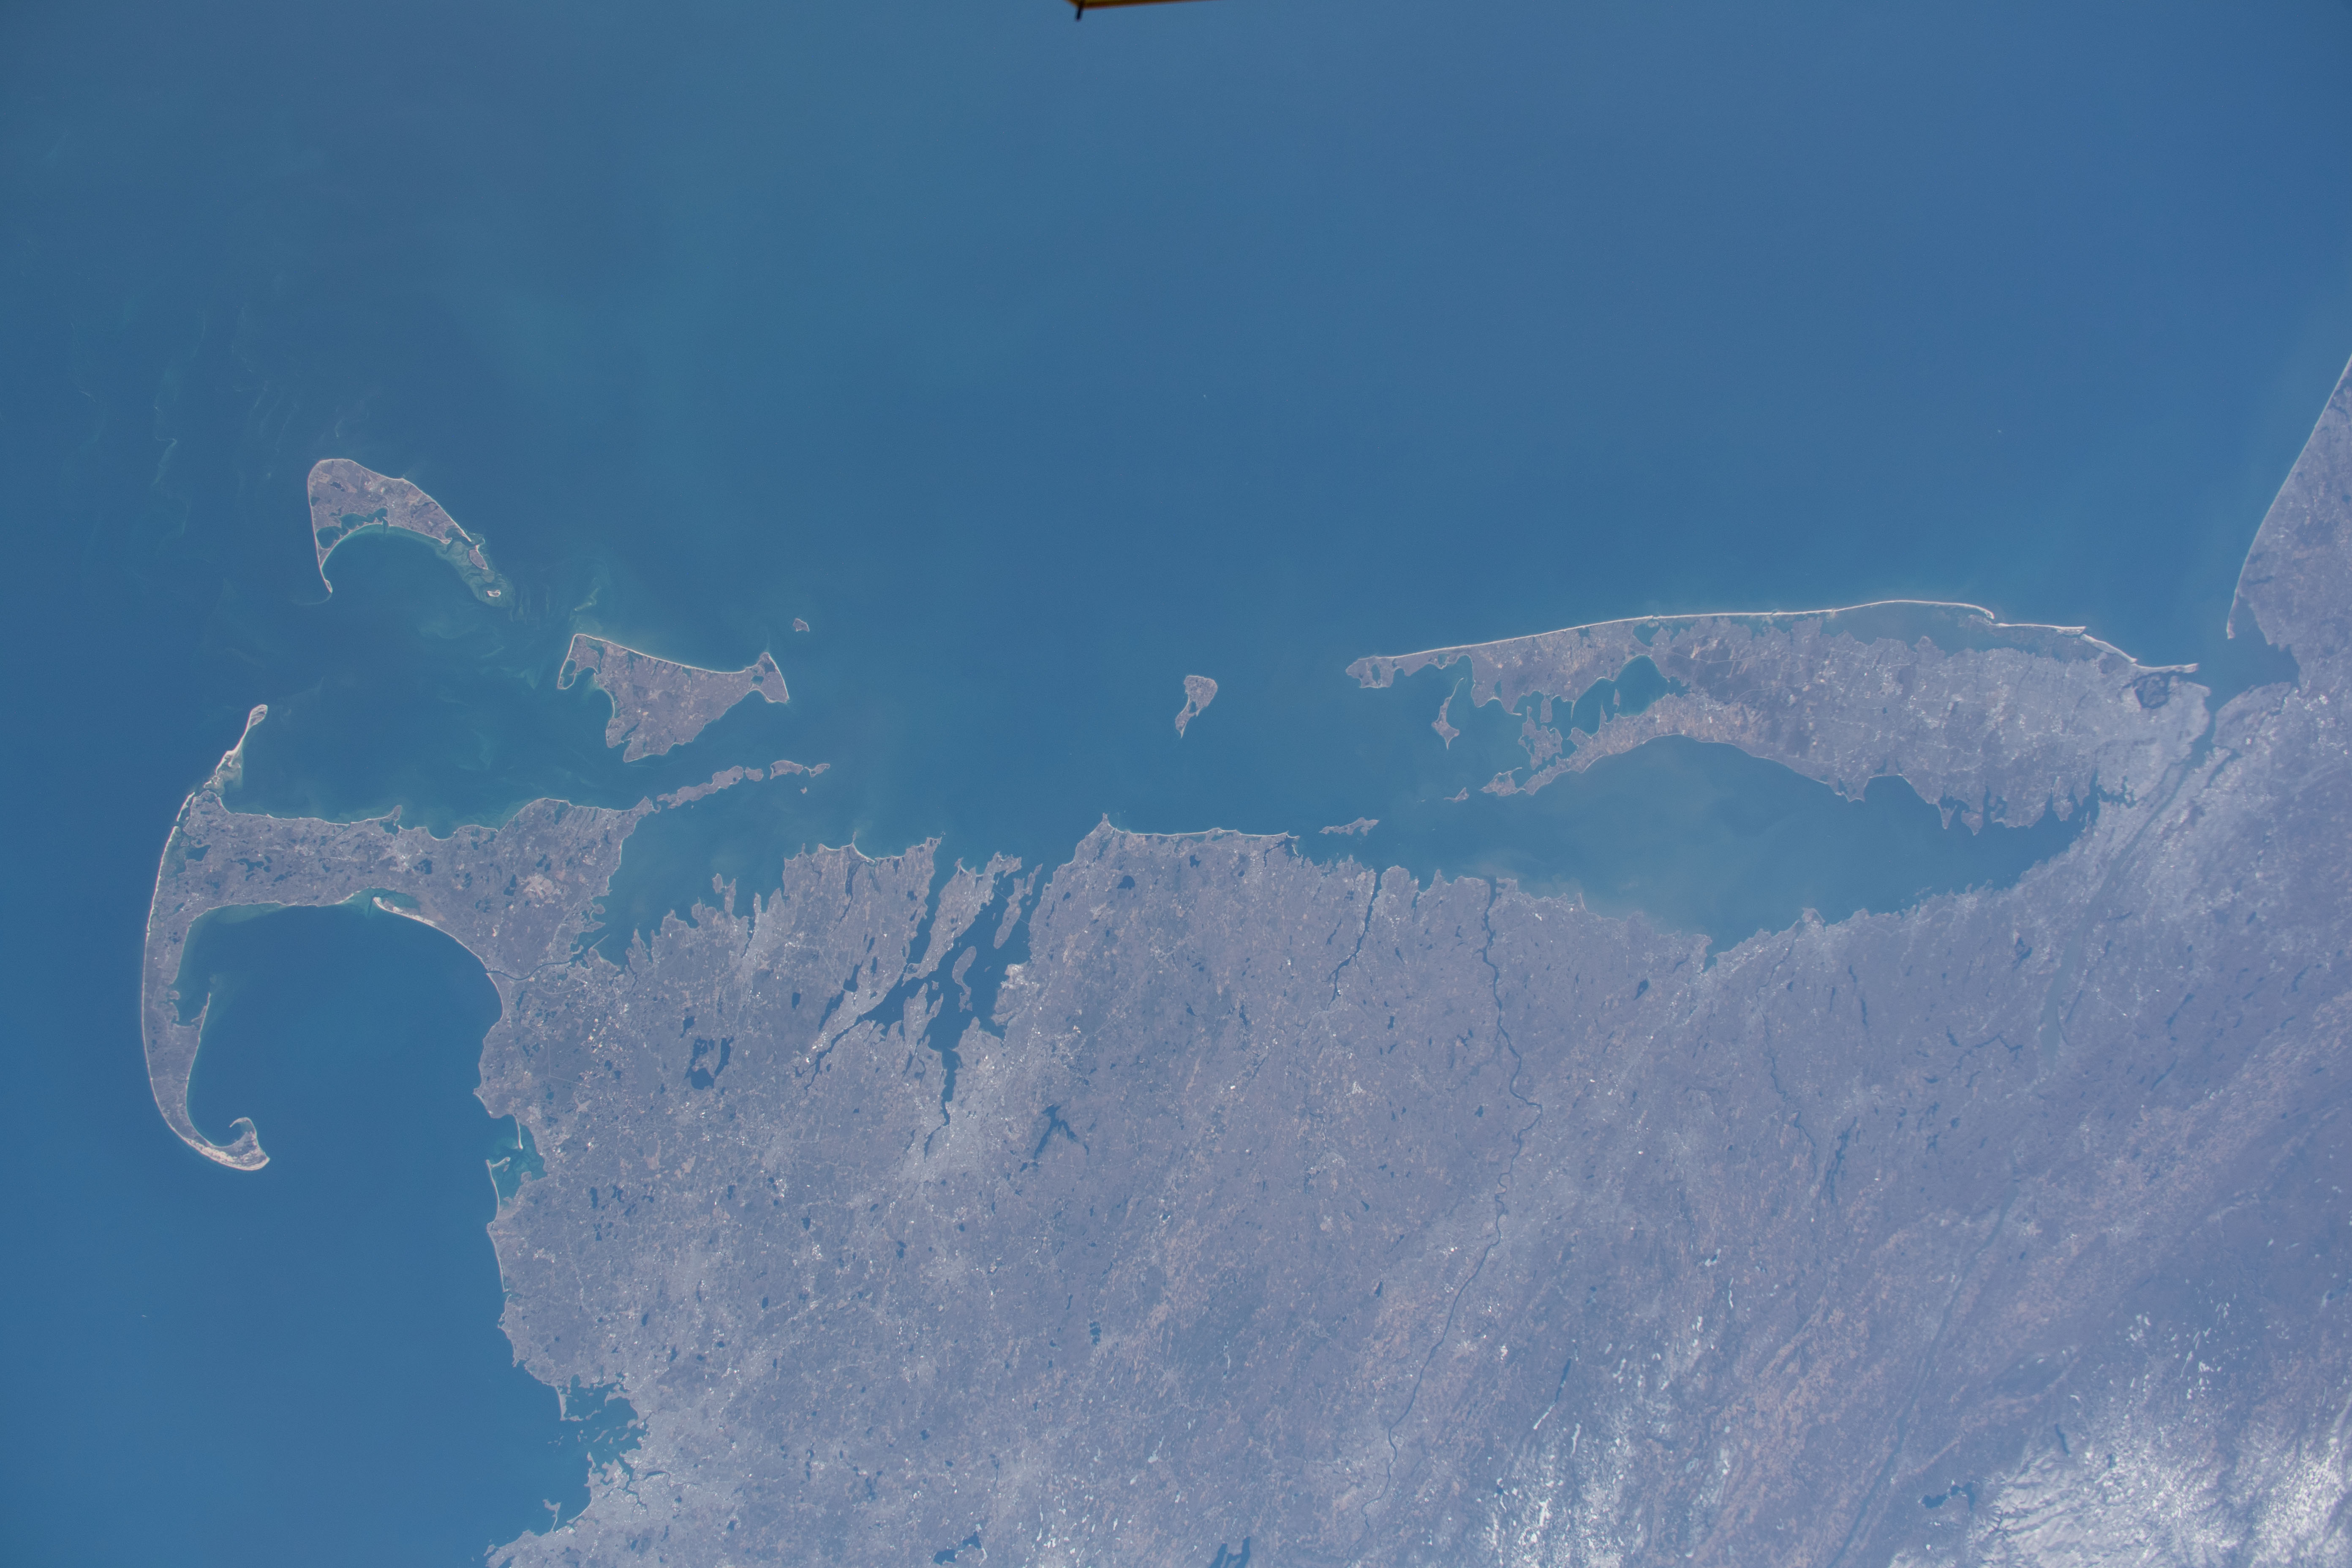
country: USA-RHODE ISLAND
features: PROVIDENCE, BOSTON, NEWPORT, BUZZARDS BAY, ATLANTIC OCEAN, NANTUCKET, PLYMOUTH, CAPE COD BAY, SPRINGFIELD
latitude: 41.5
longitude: -71.5
